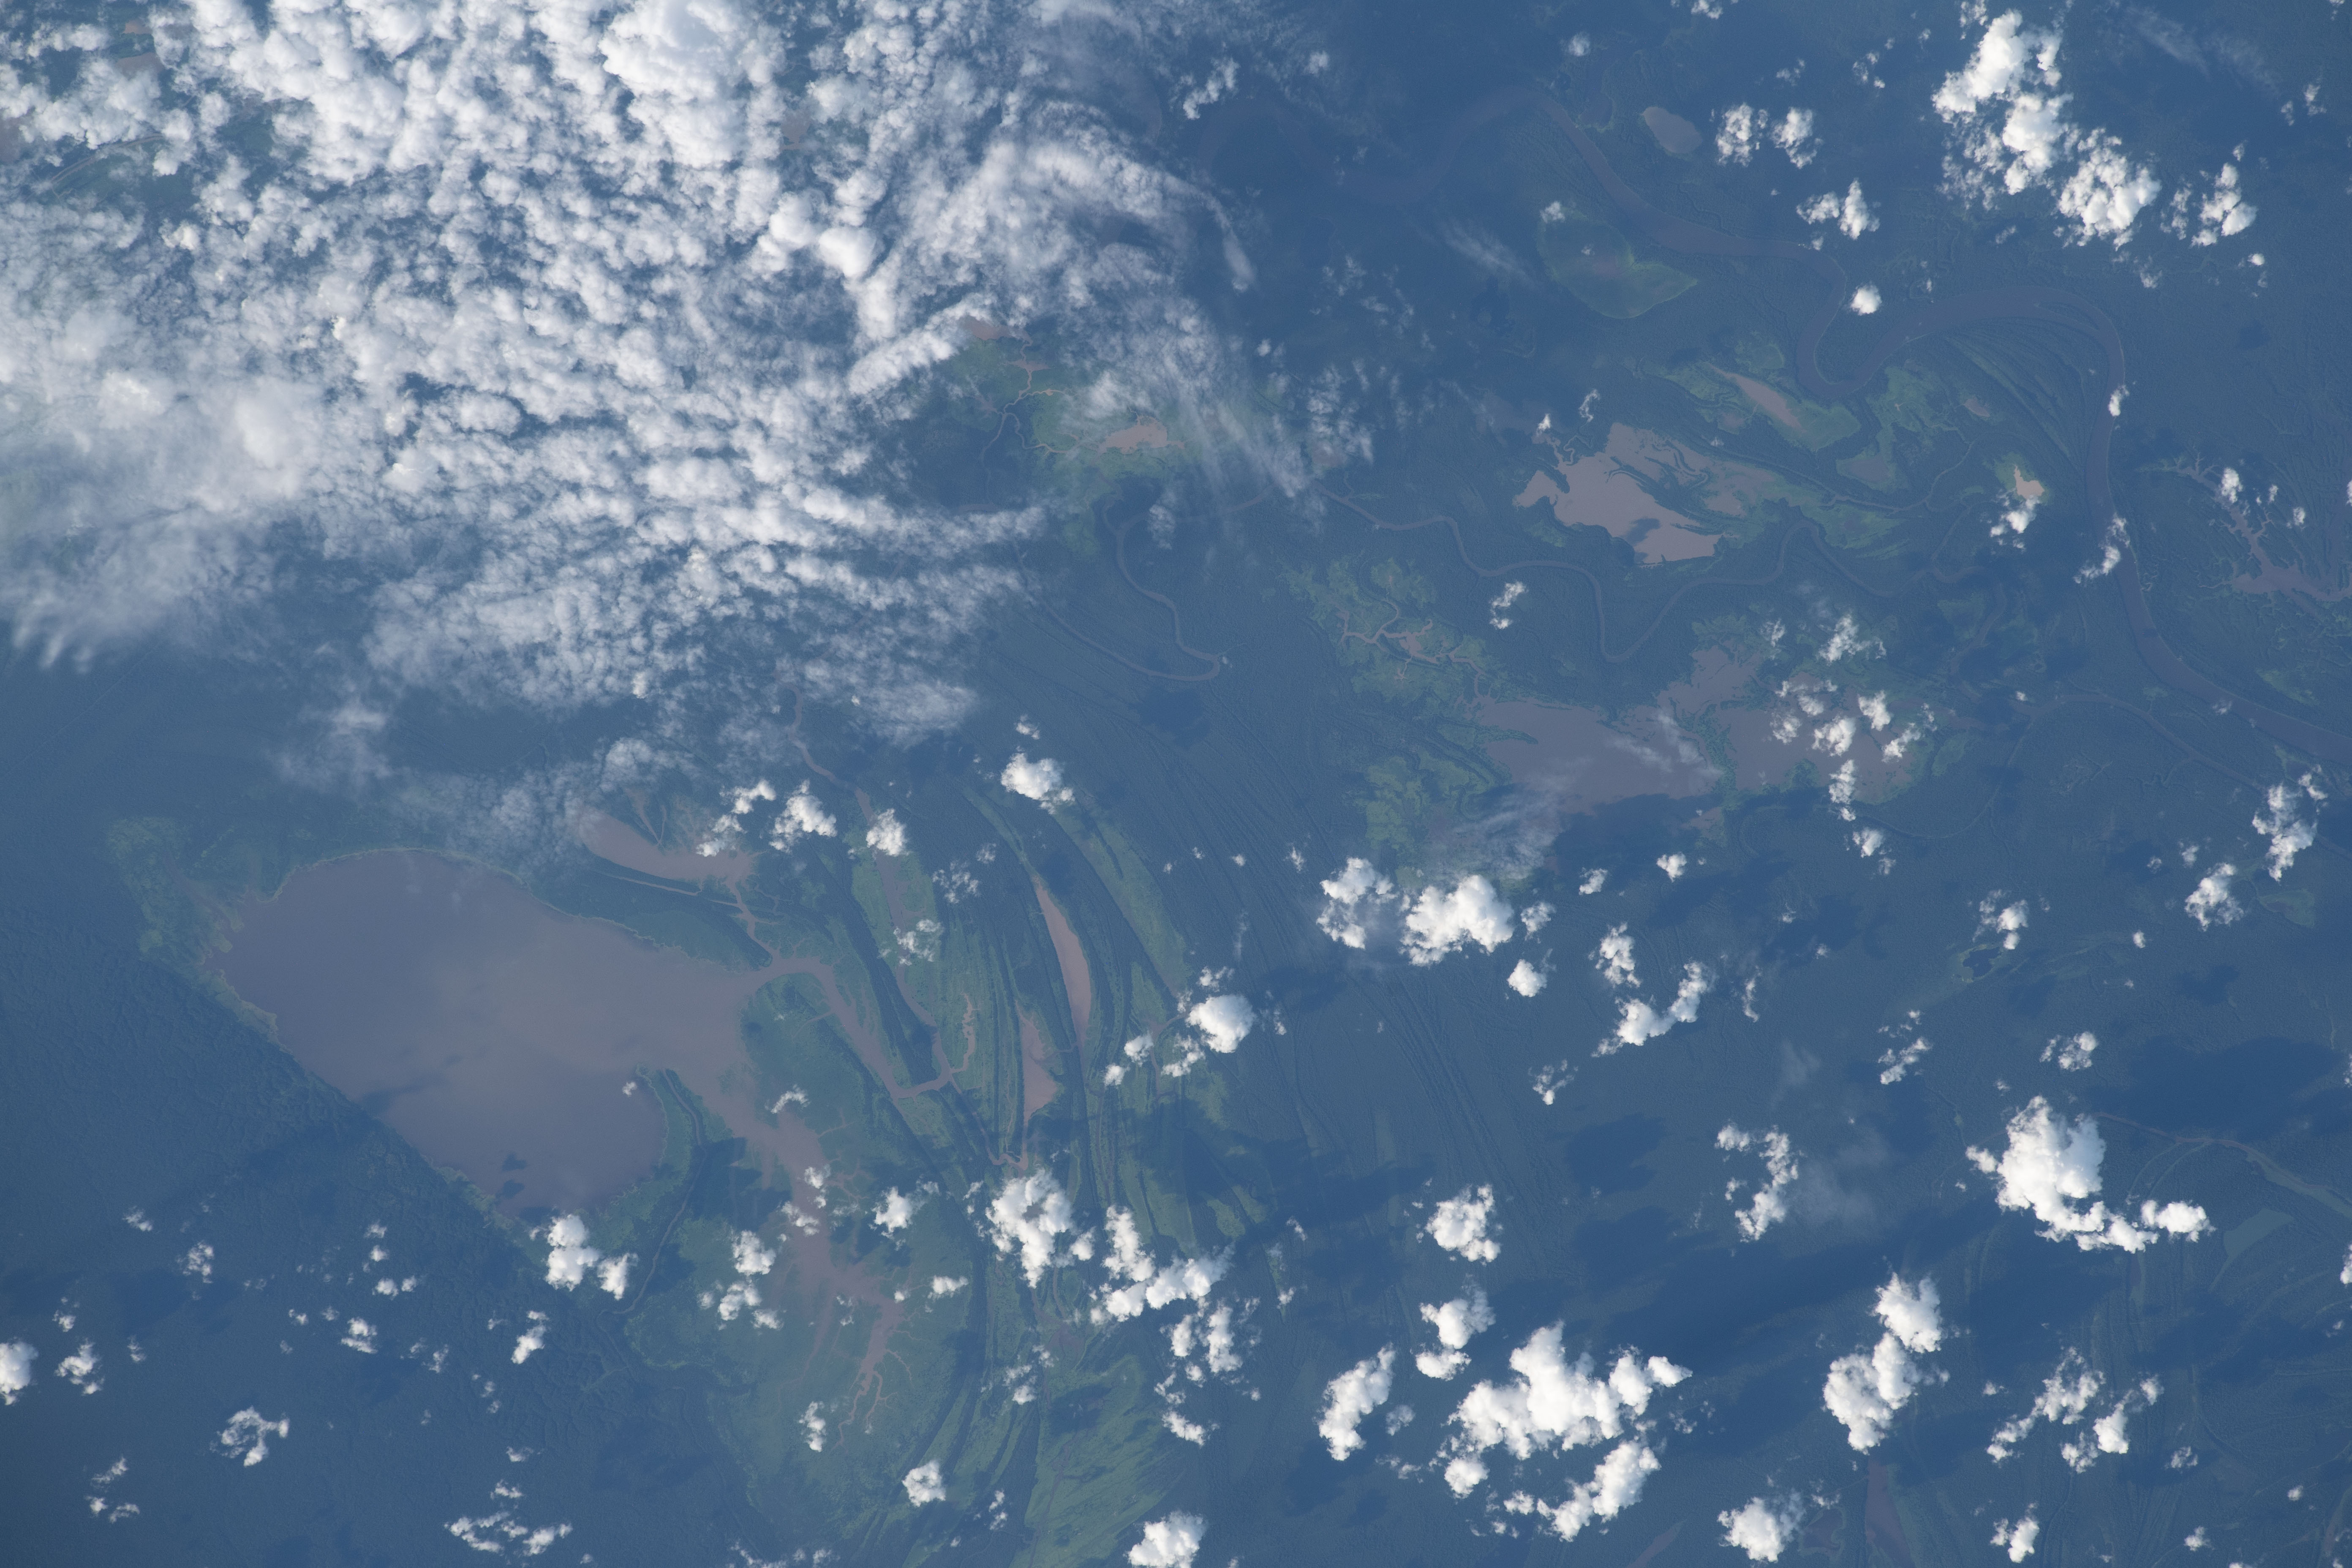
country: BRAZIL
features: LAGO DO ACARA', LAGO DO SARARA'
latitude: -3.6
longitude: -62.6
